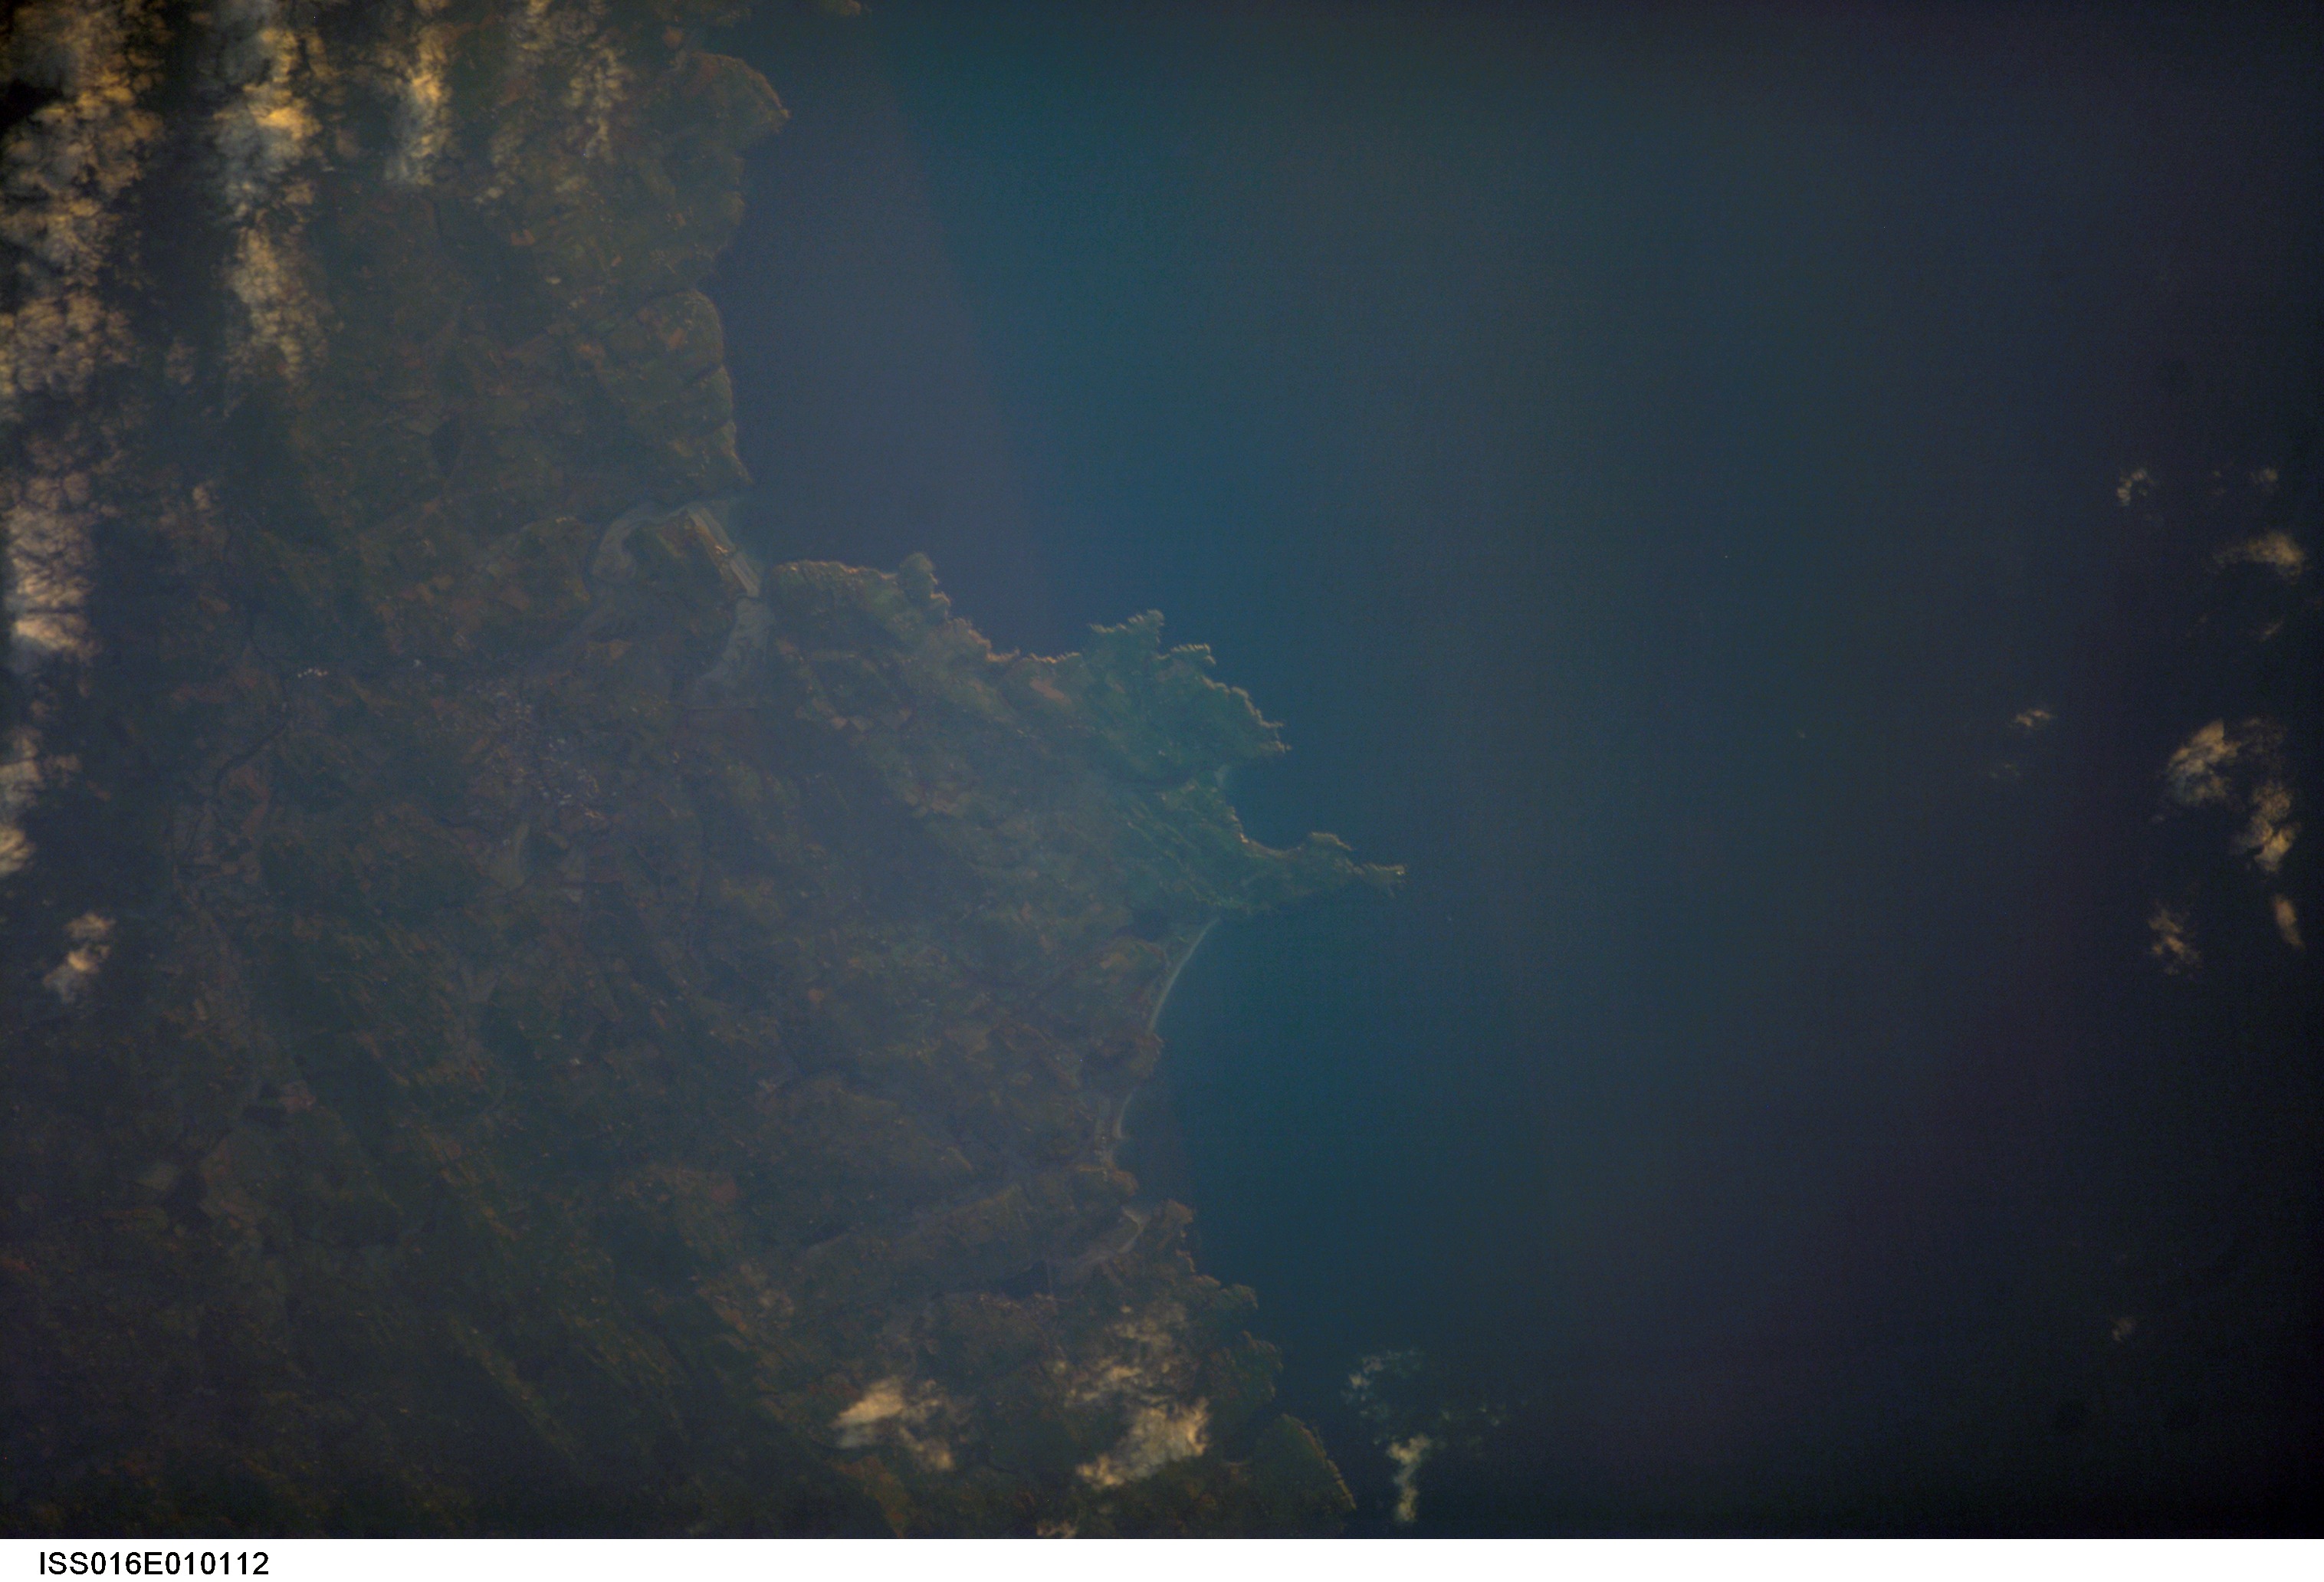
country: IRELAND
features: GALLEY HEAD, CLONAKILTY B.
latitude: 51.6
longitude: -8.9
